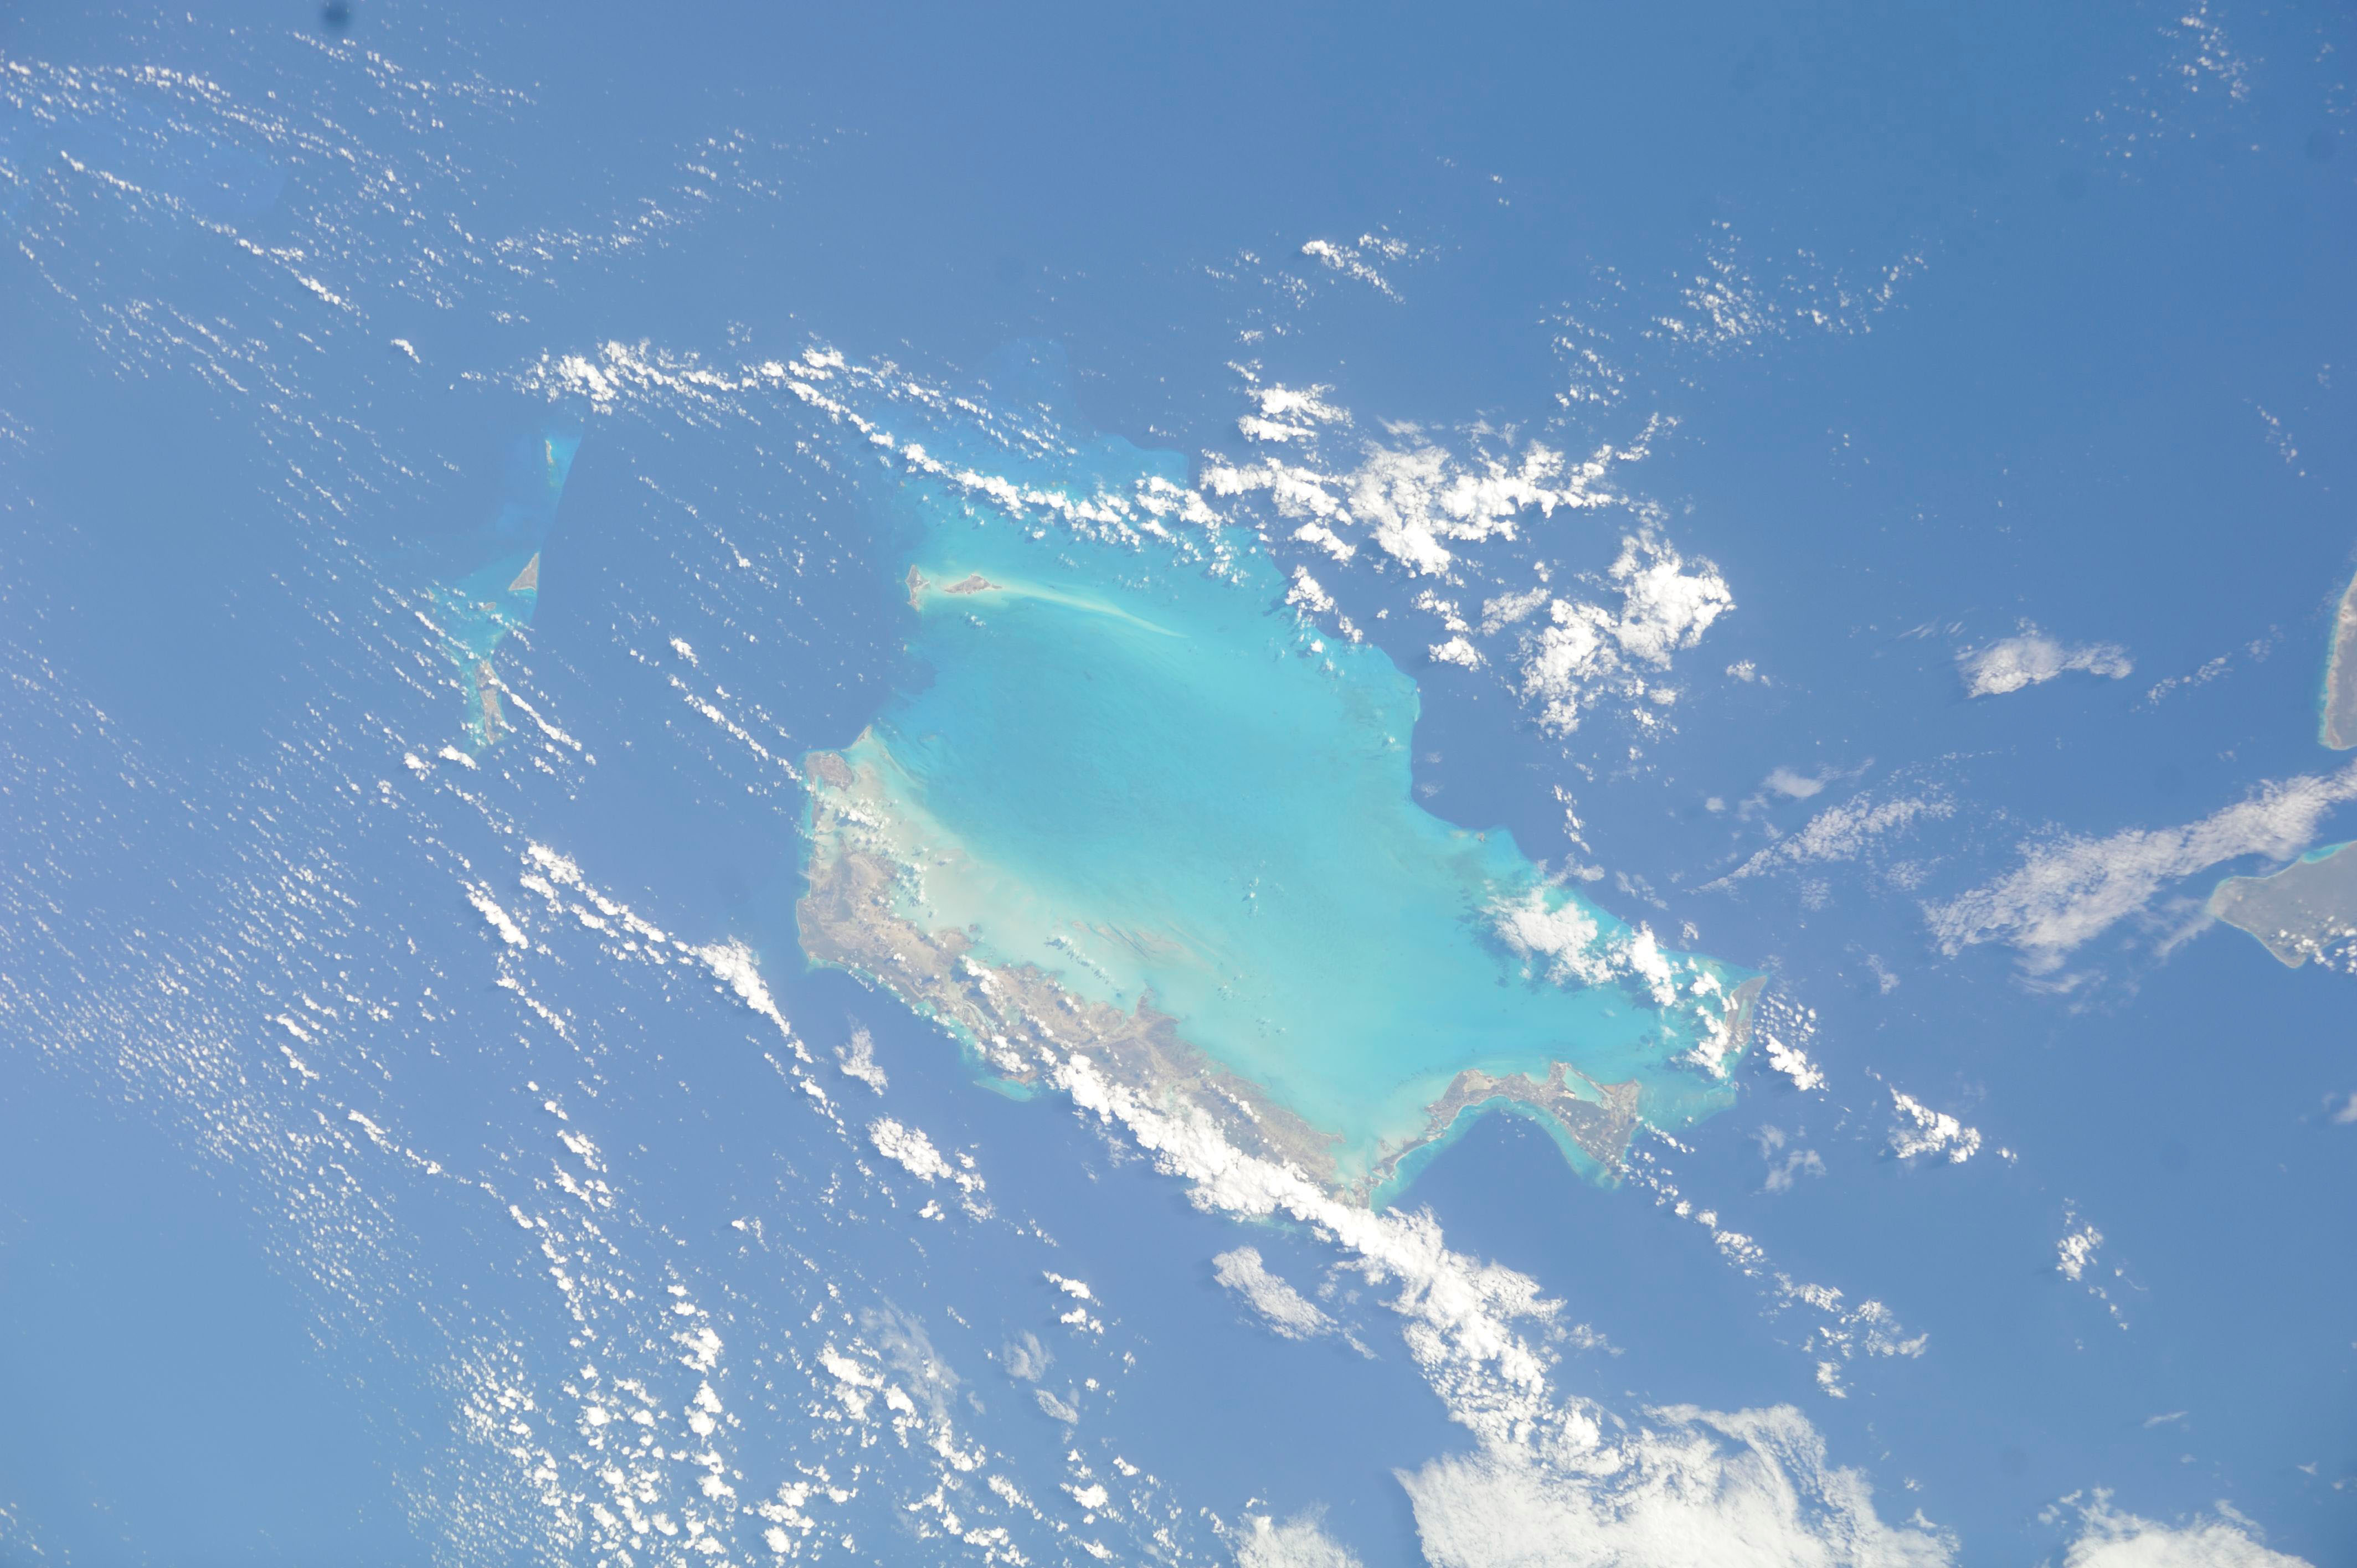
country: TURKS AND CAICOS IS.
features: REEFS, TURKS AND CAICOS I., LITTLE INAGUA I., GREAT INAGUA I.
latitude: 21.0
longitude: -72.0
